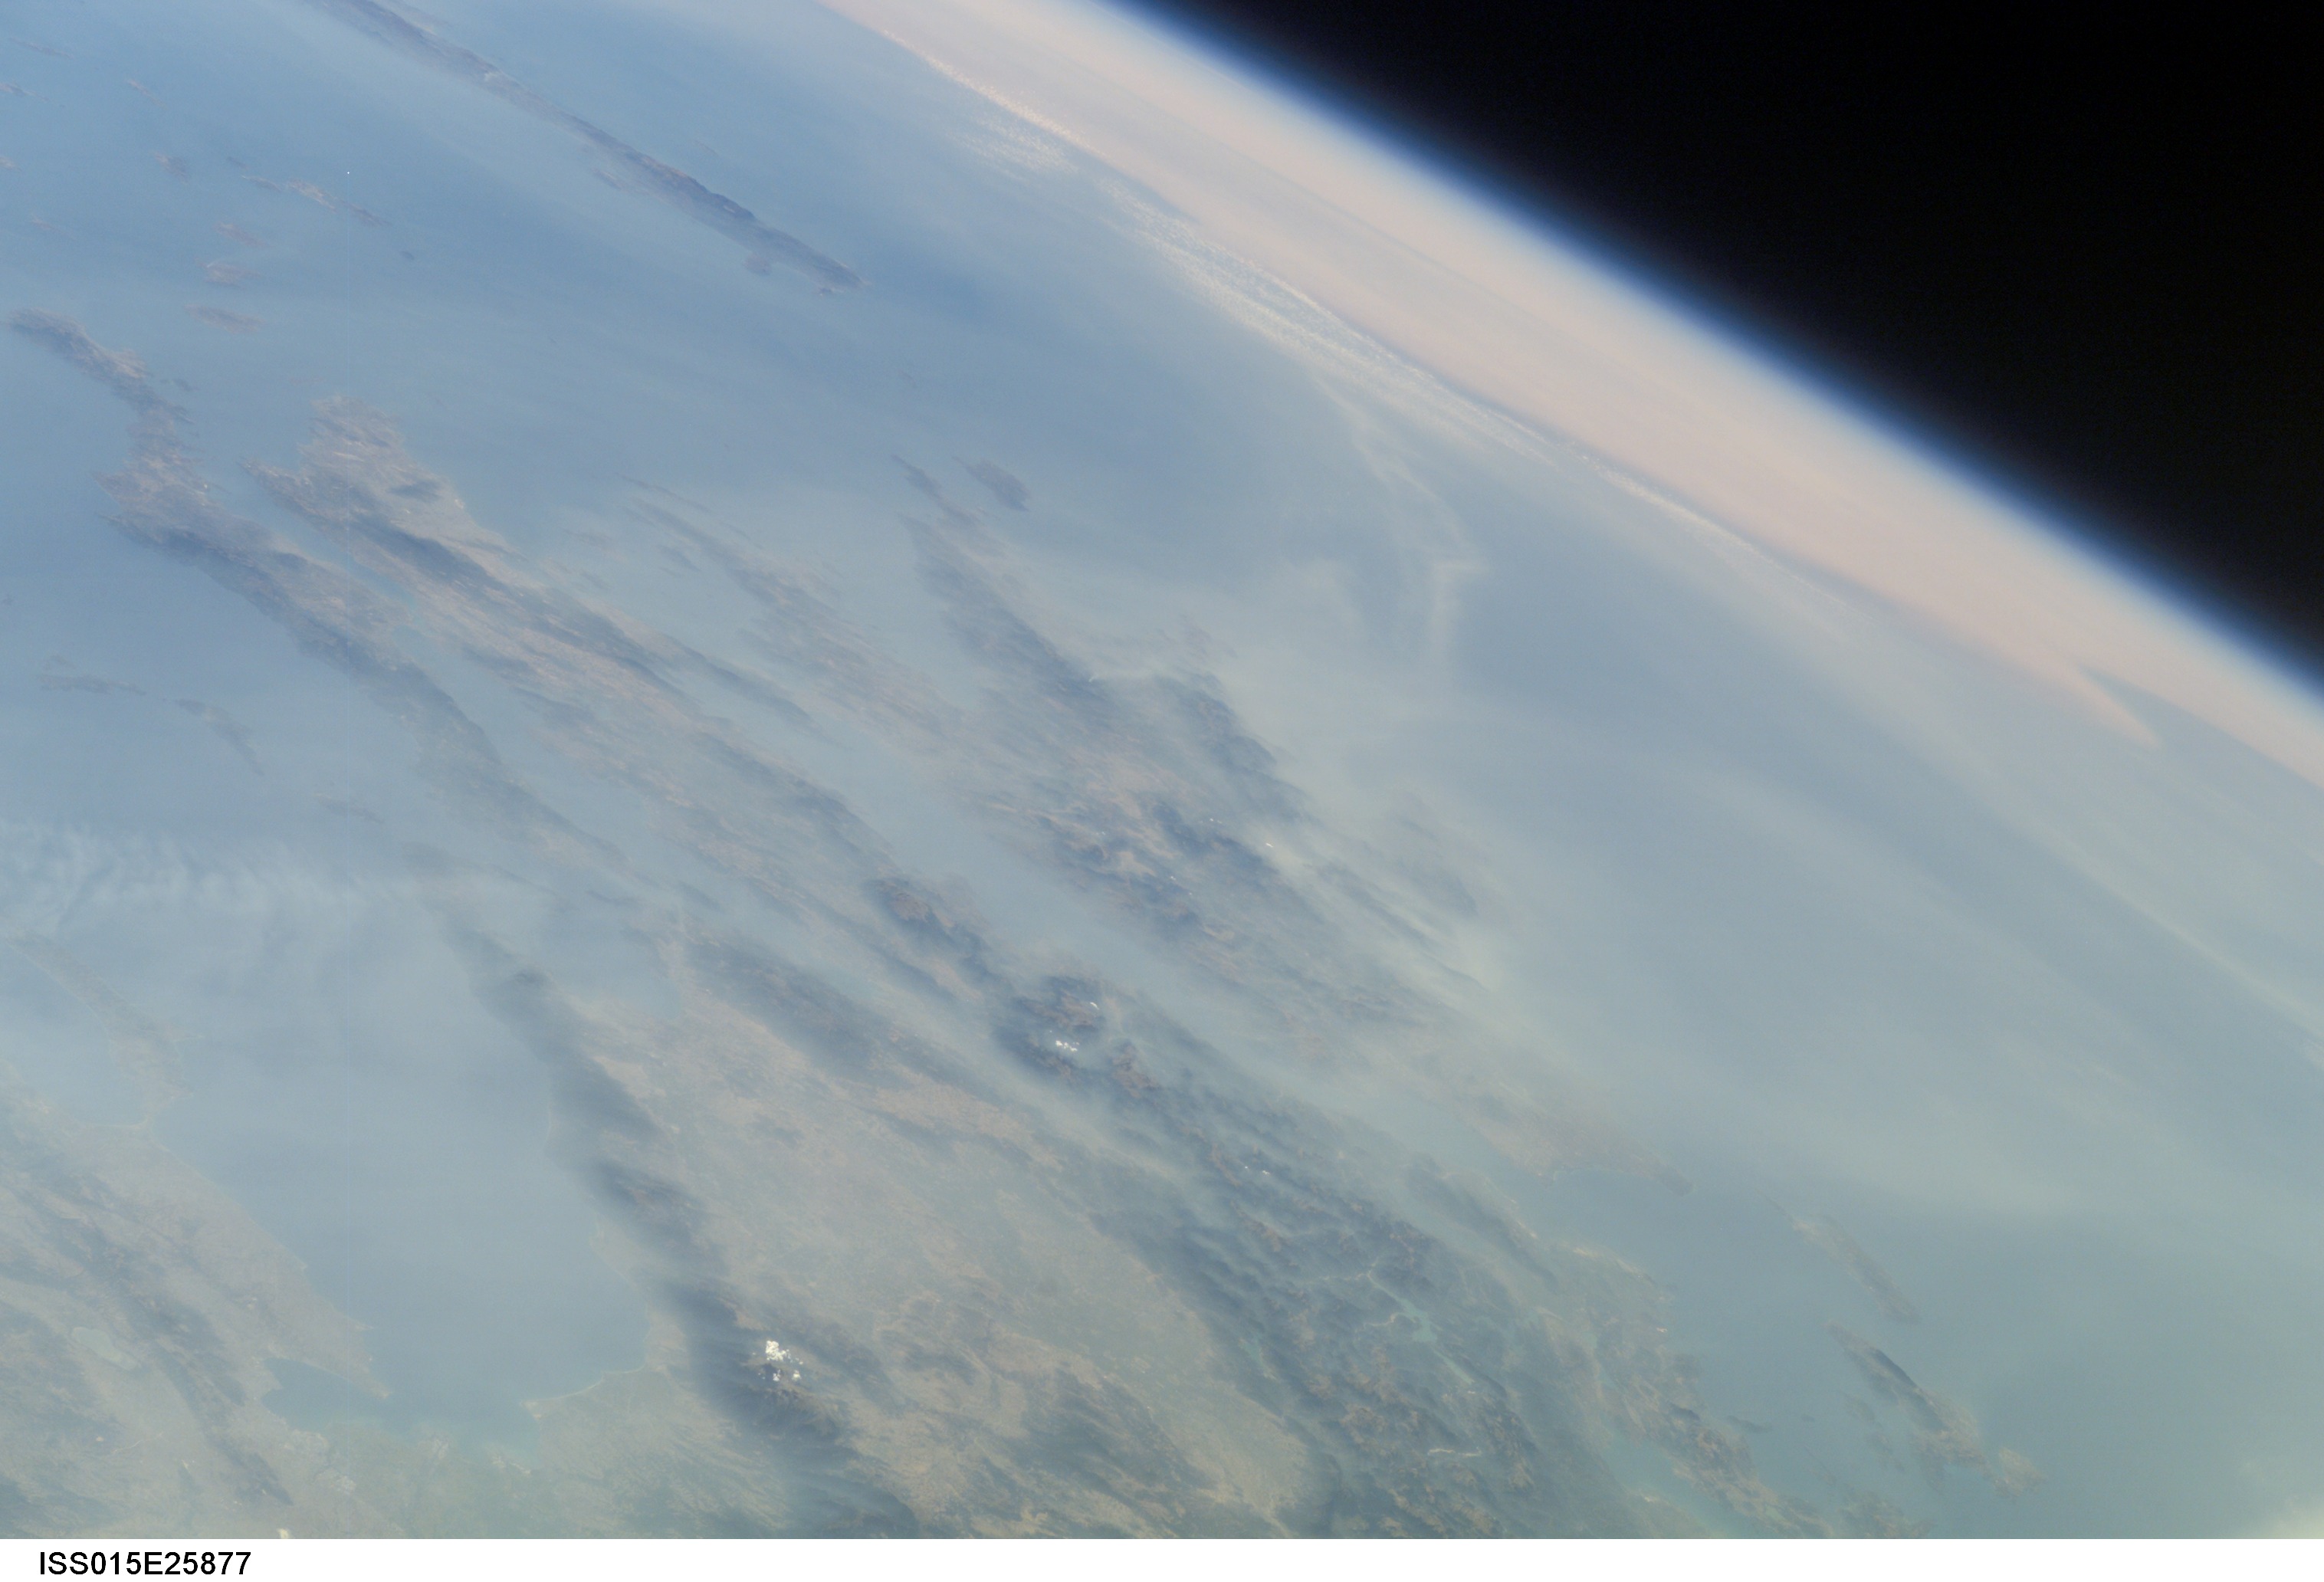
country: GREECE
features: PAN-PELOPONNESUS, SMOKE, MTS.
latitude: 37.5
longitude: 22.5
